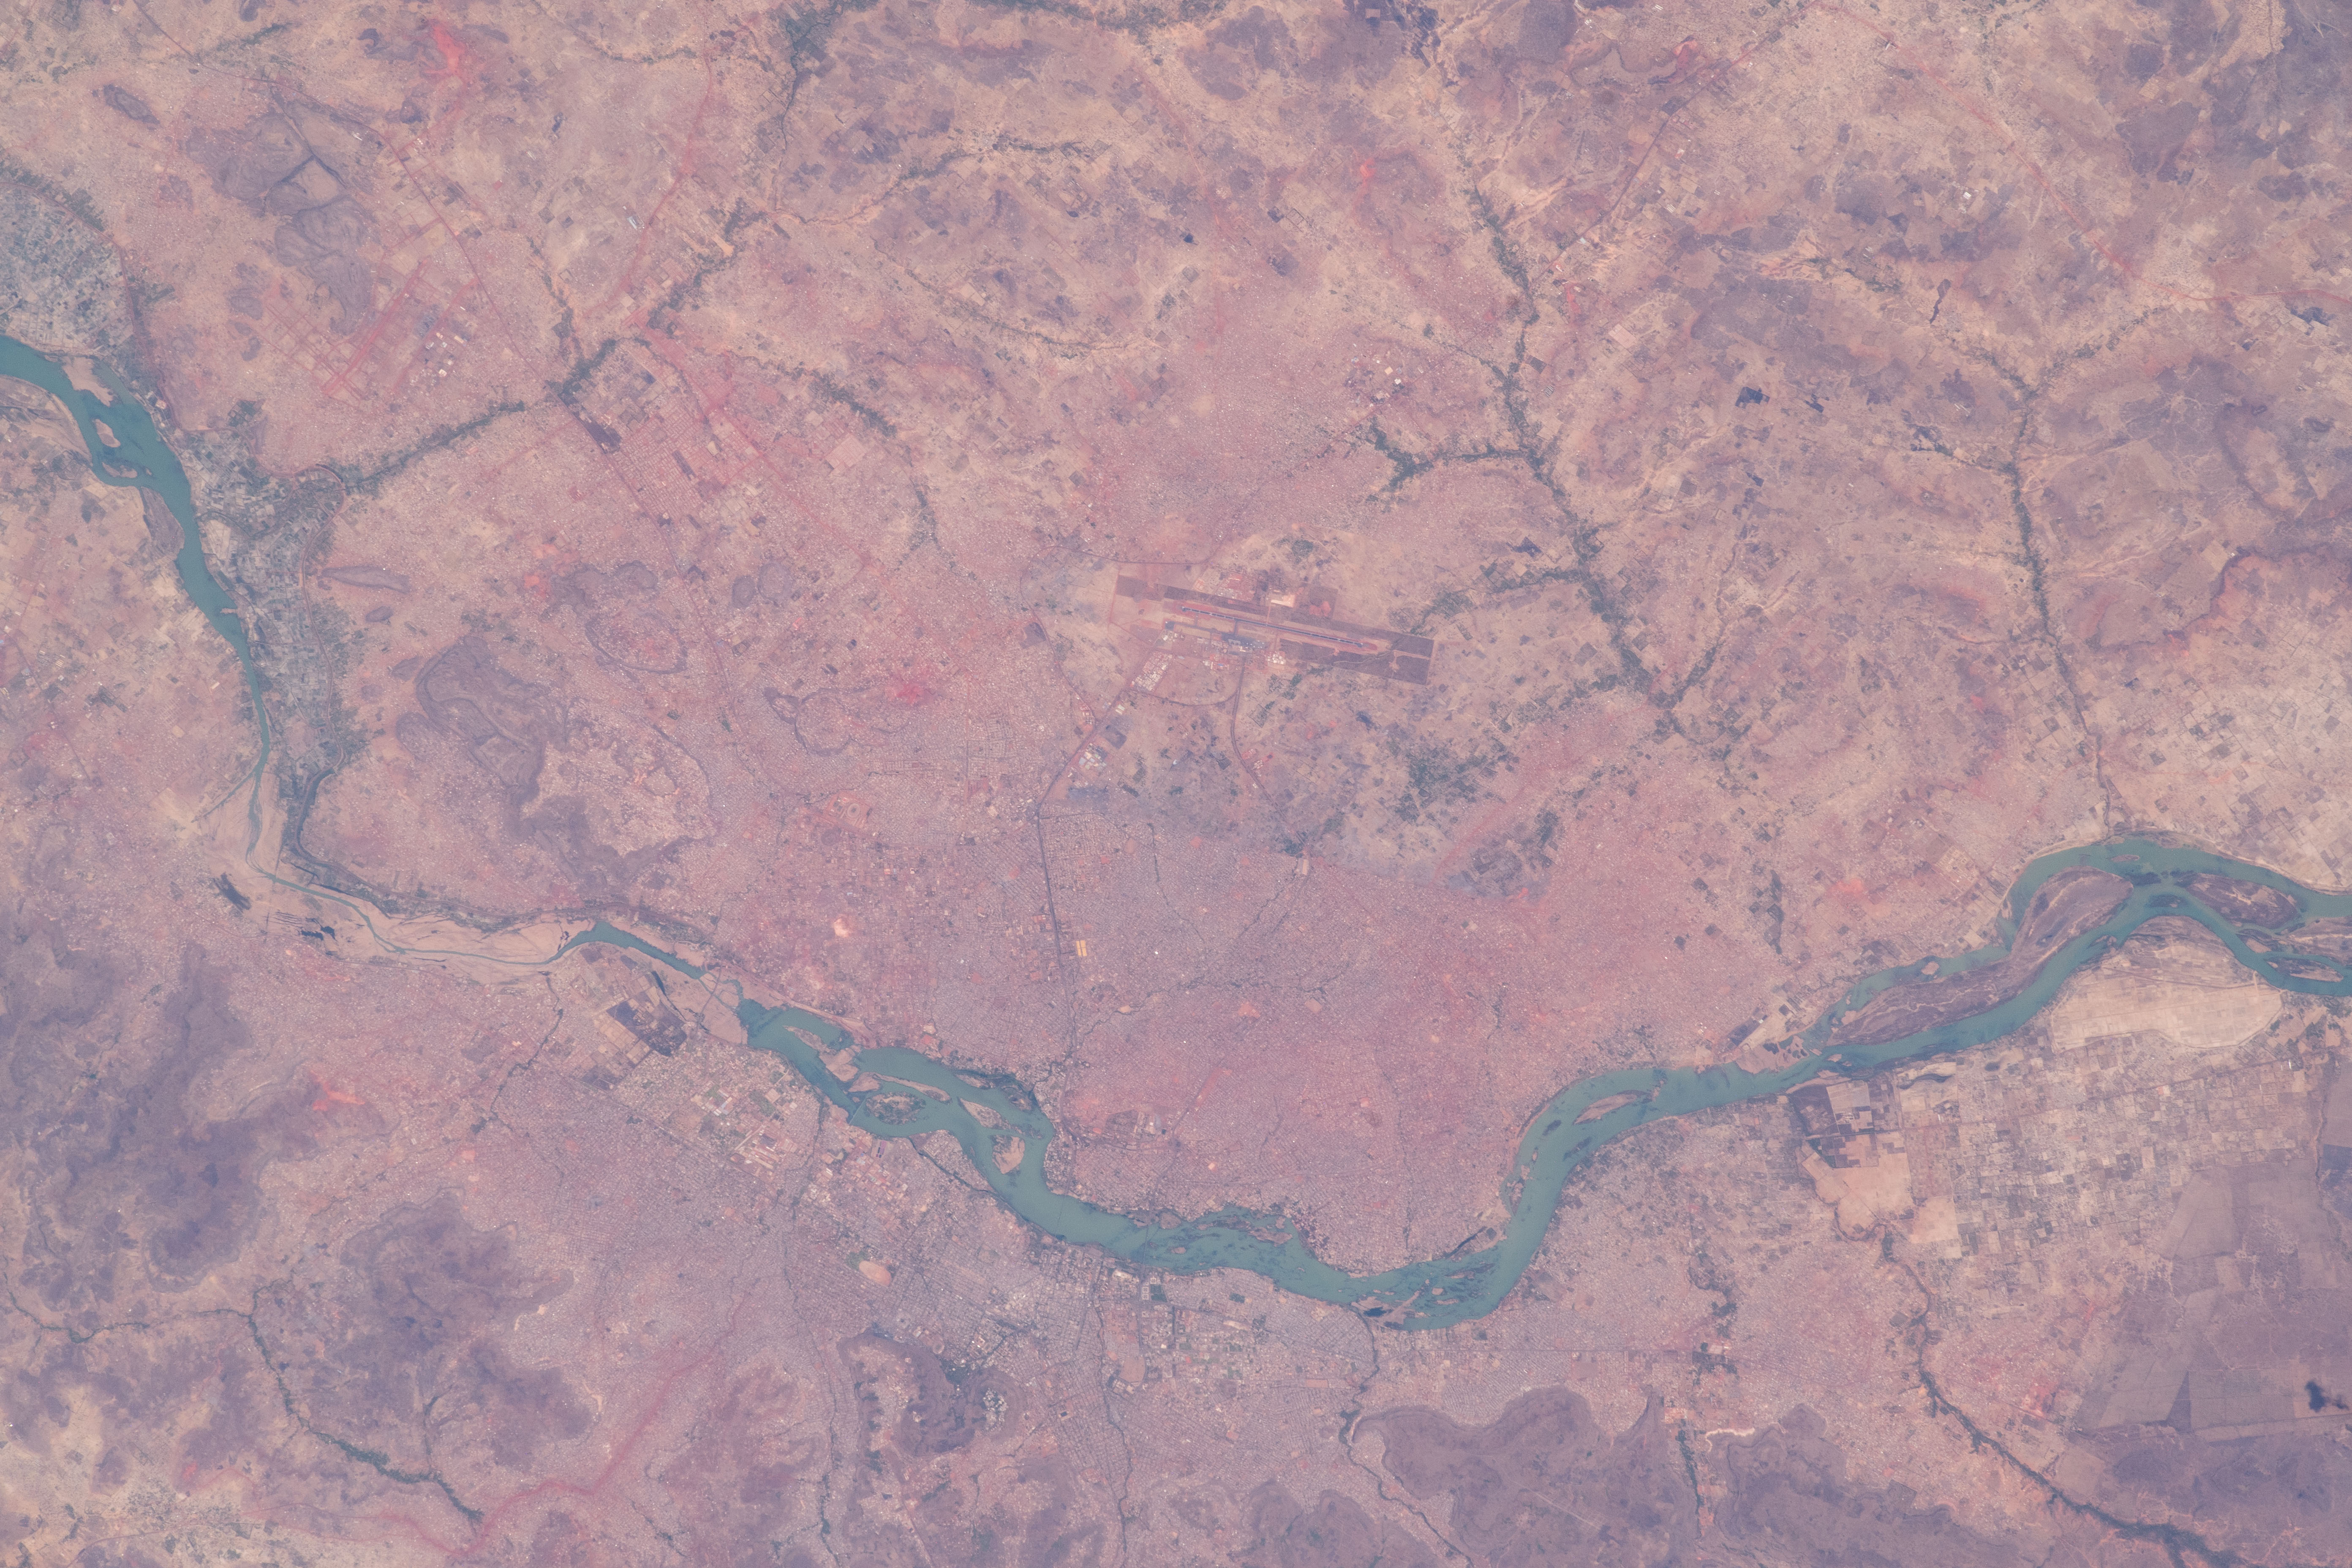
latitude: 12.6
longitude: -8.0
